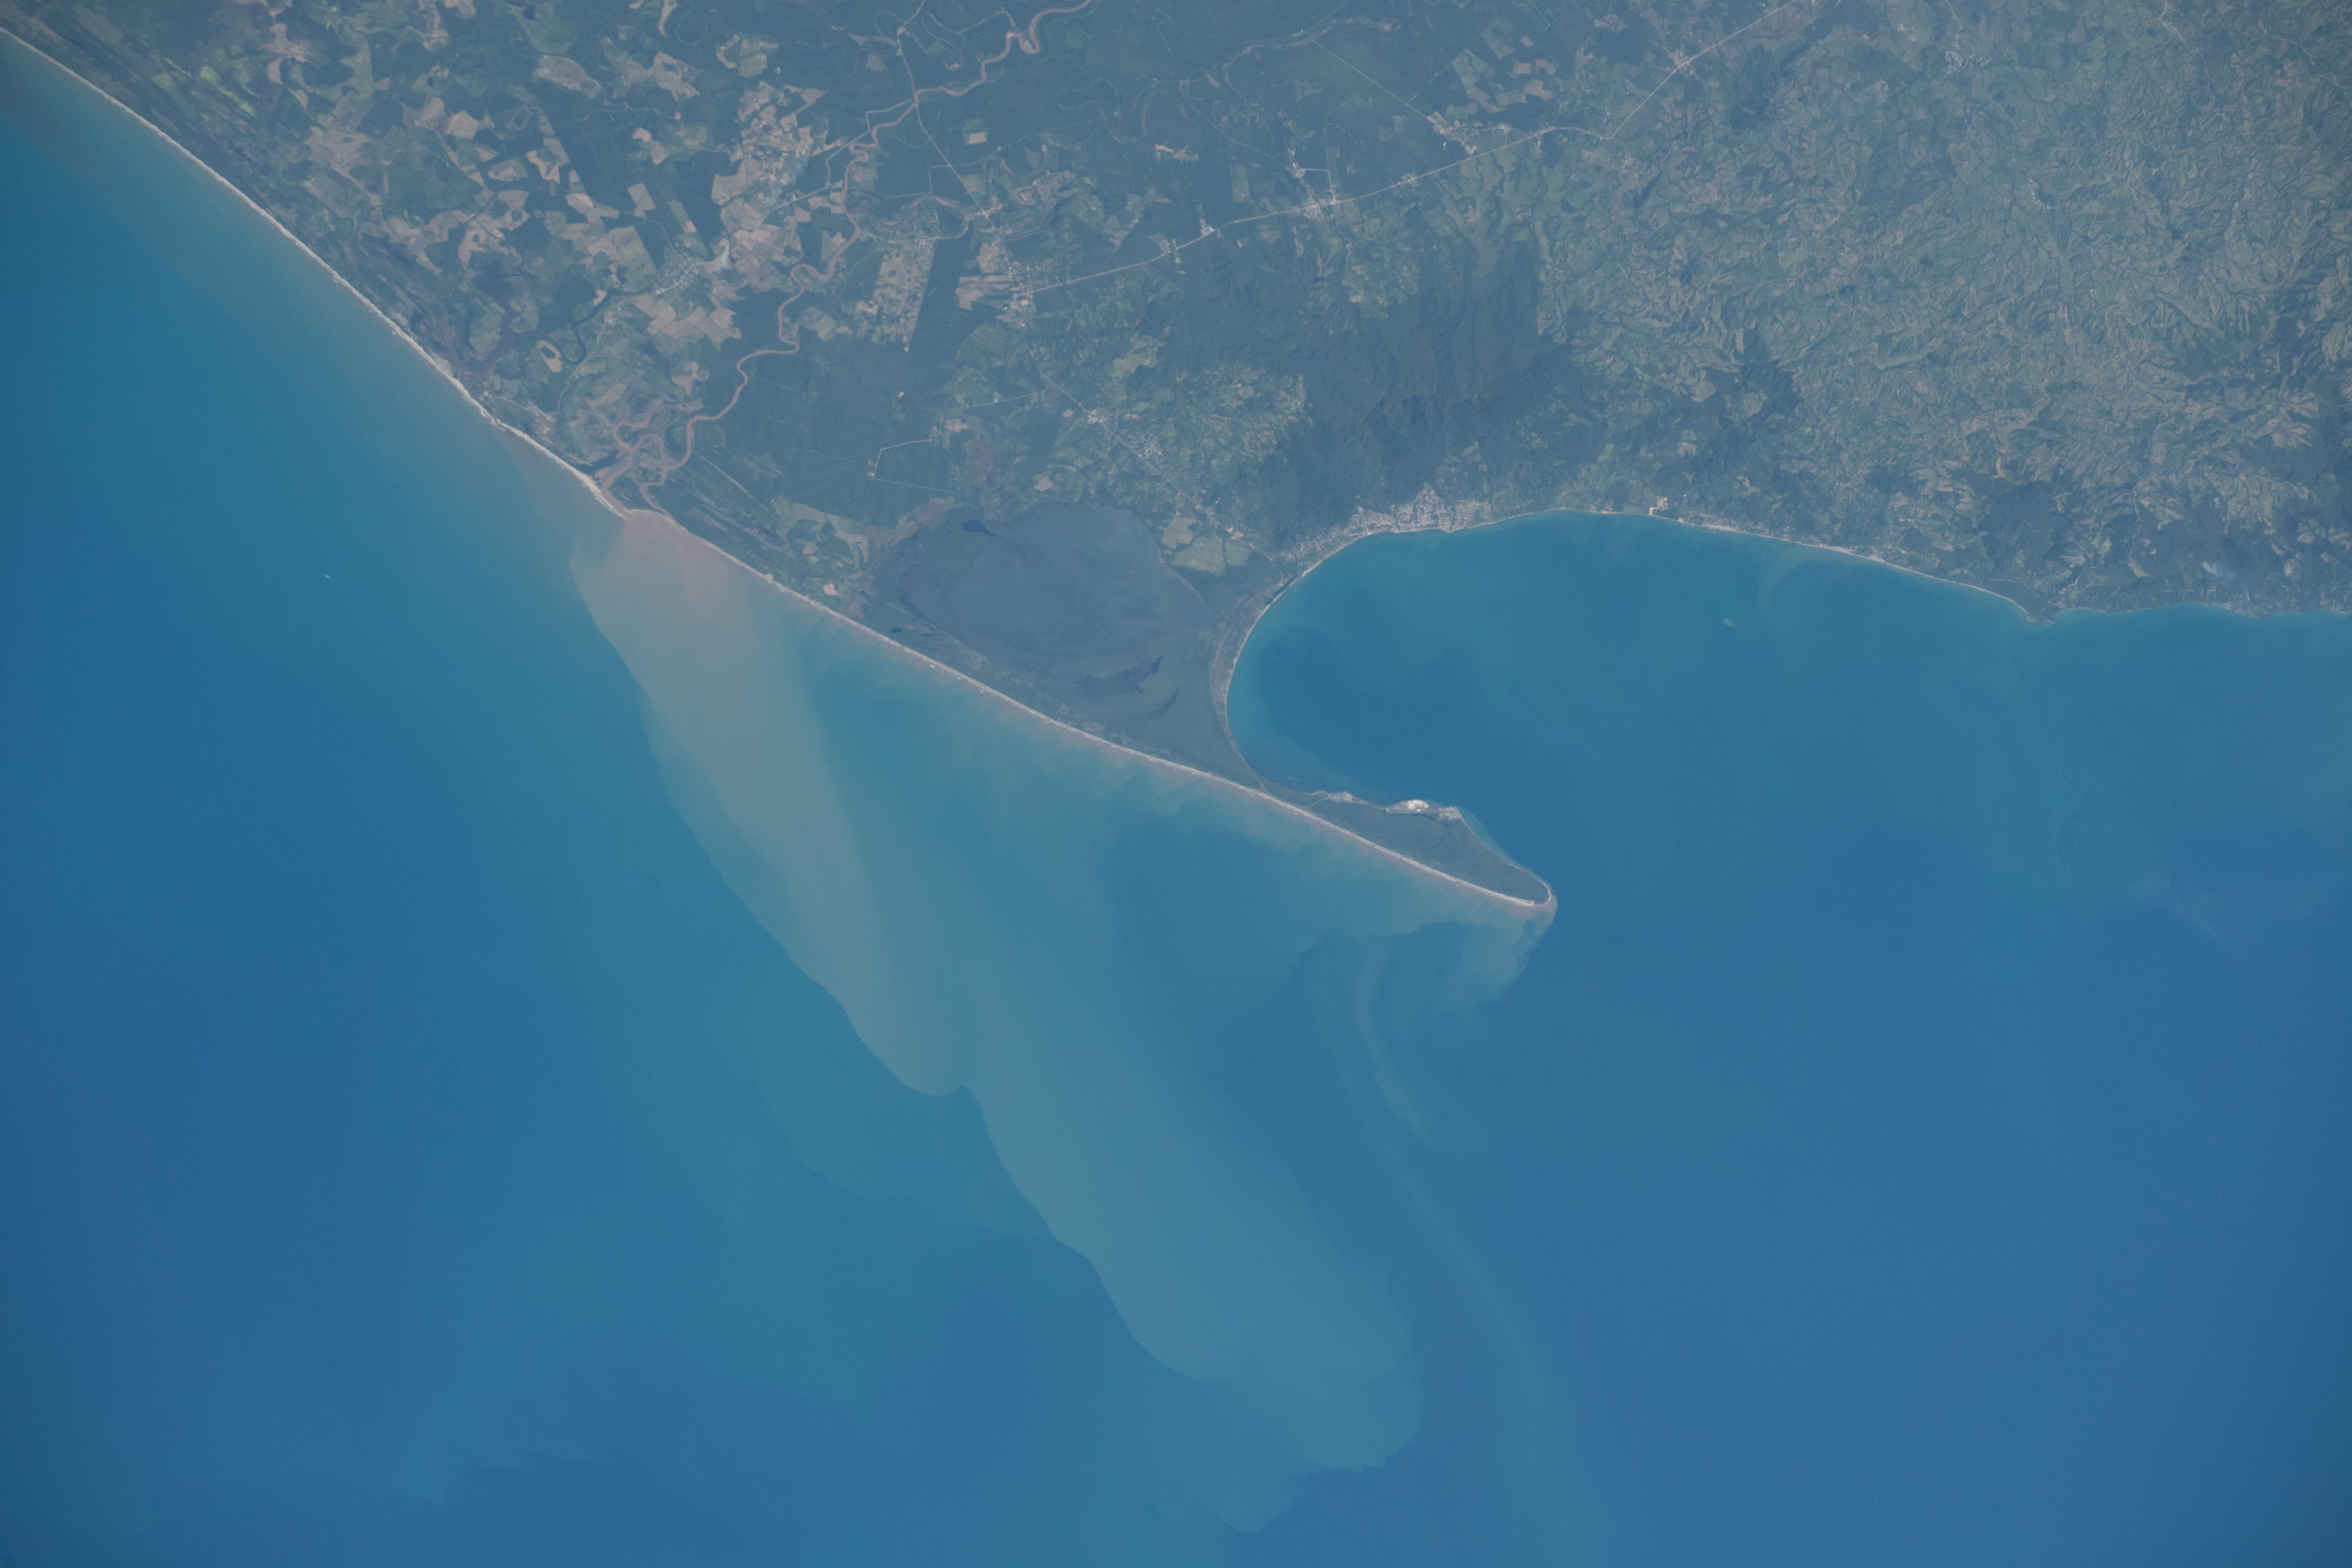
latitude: 16.0
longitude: -85.9
